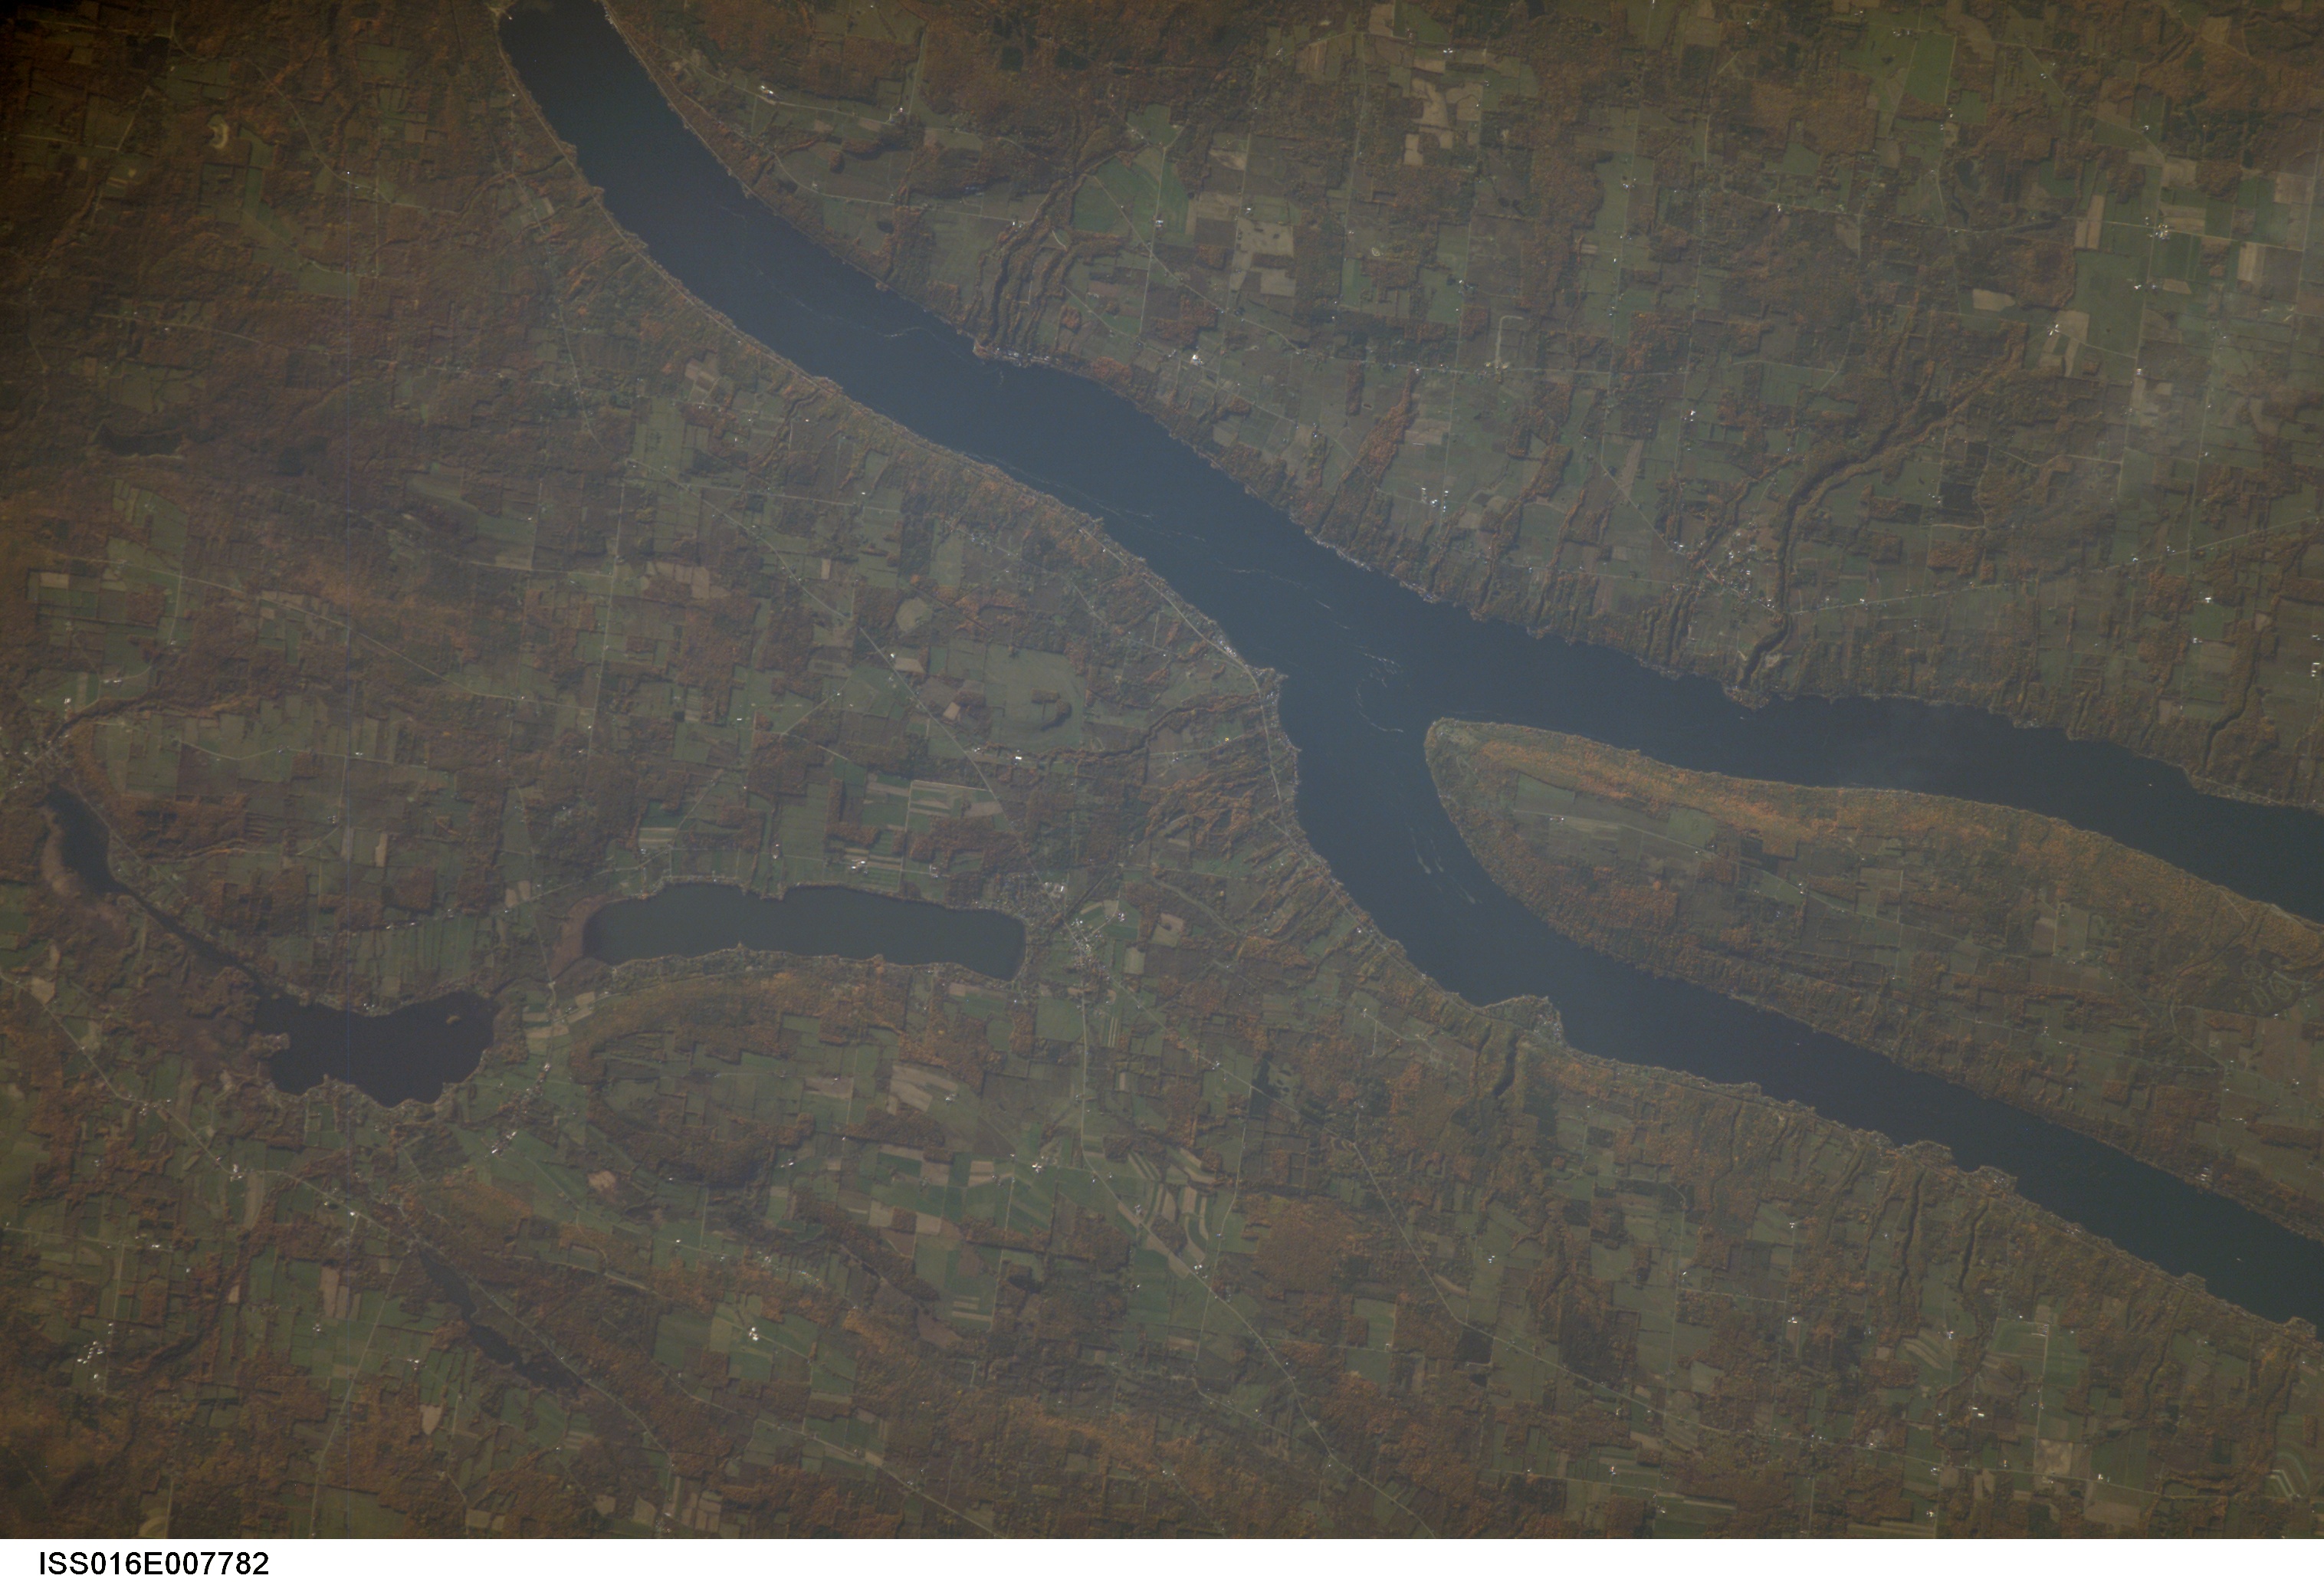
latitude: 42.5
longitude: -77.1
